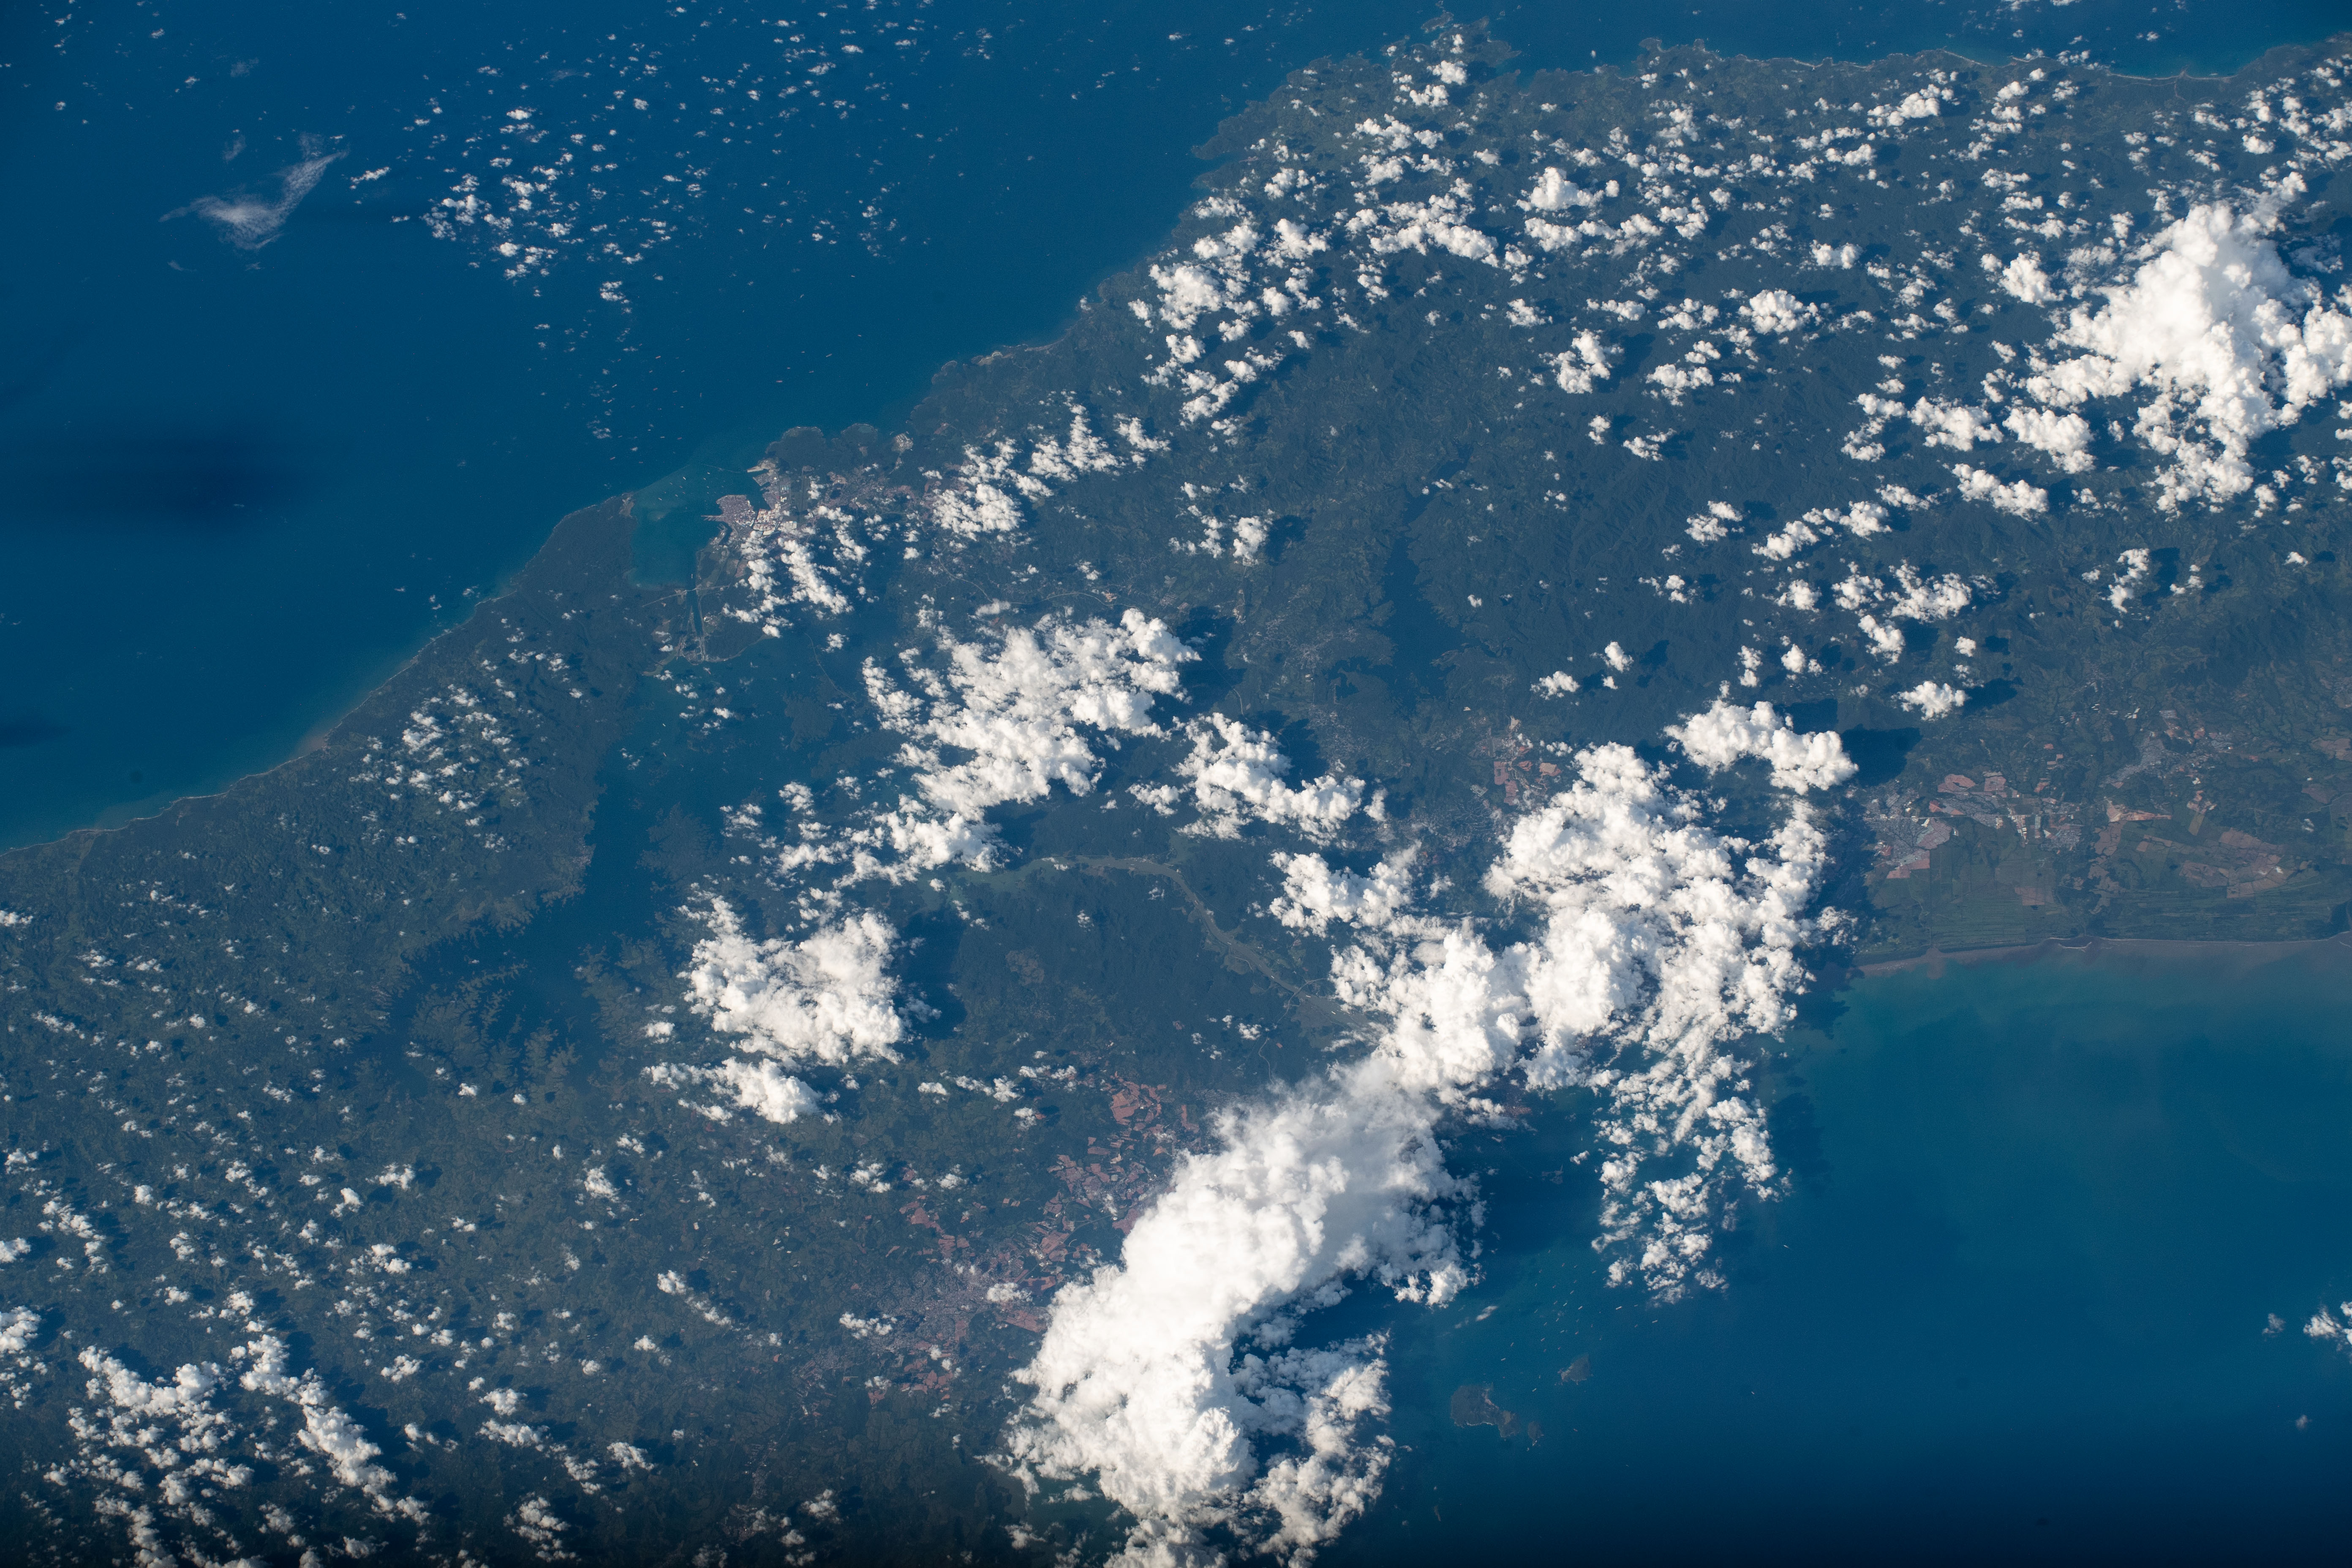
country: PANAMA
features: PANAMA, LAGO GATUN, SOBERANIA NATINAL PARK
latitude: 9.2
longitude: -79.7
